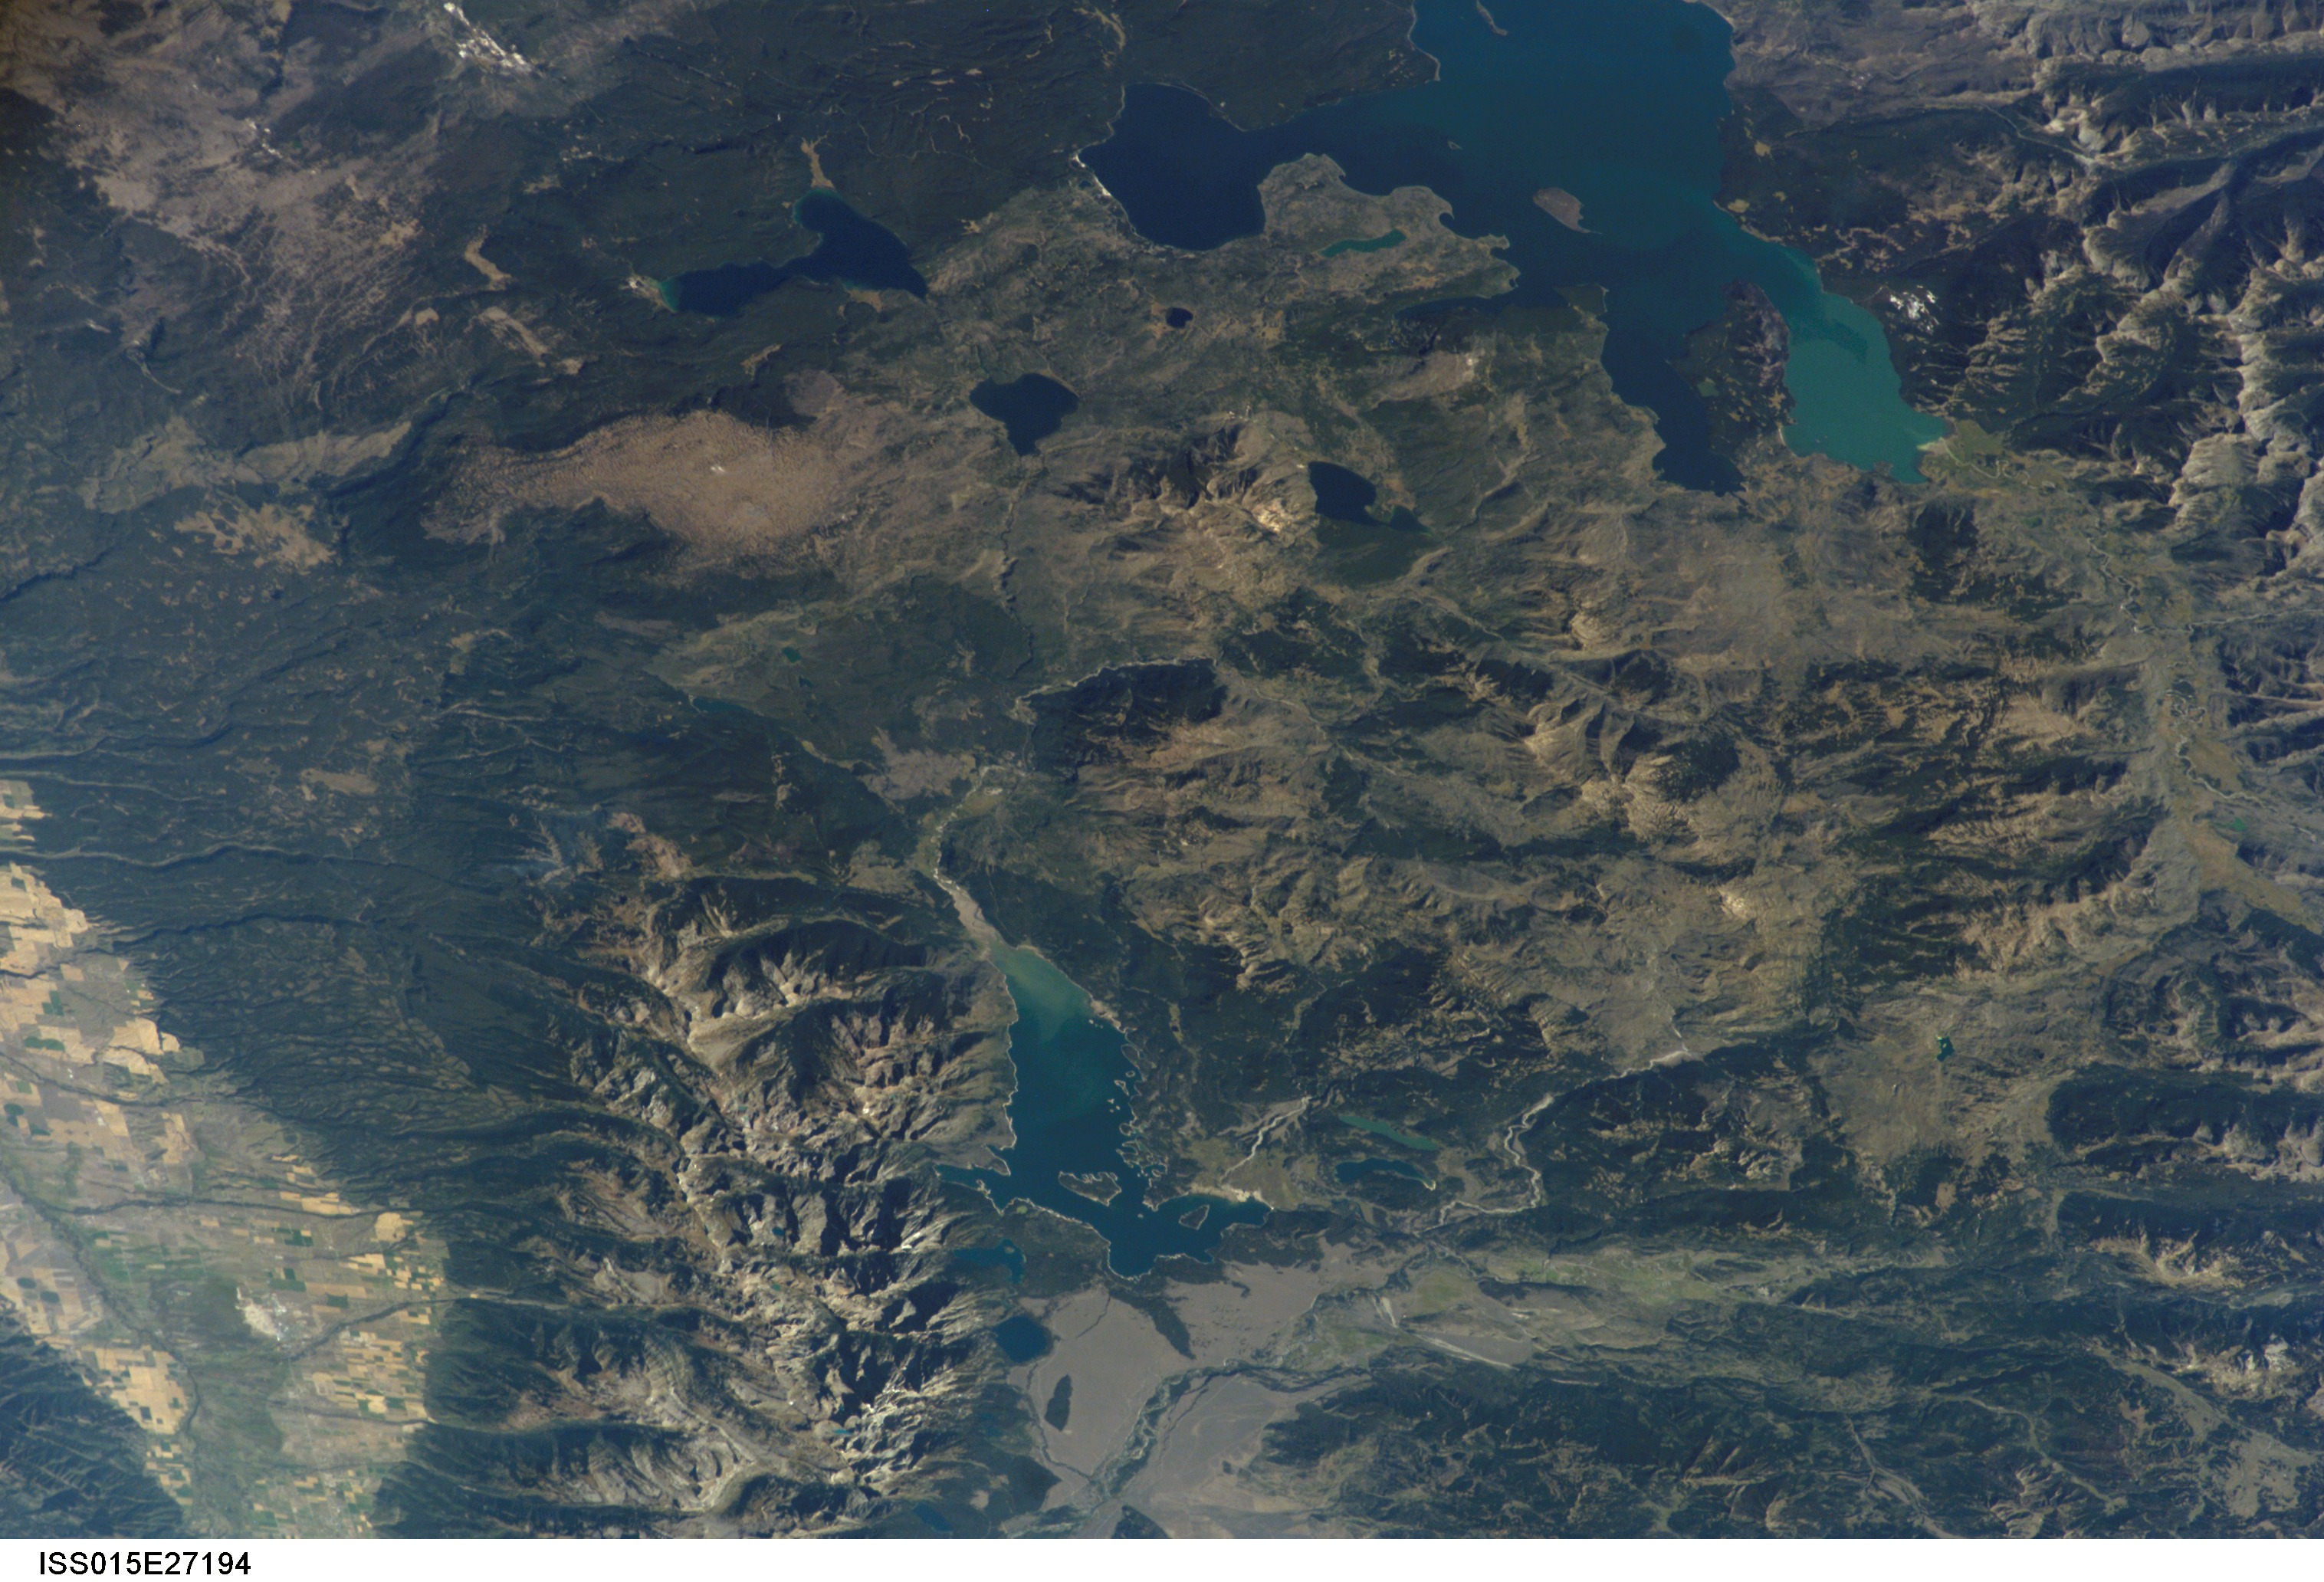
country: USA-WYOMING
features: YELLOWSTONE N. P., JACKSON L., TETON RA., FOR., AGR.
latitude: 44.0
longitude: -110.6
